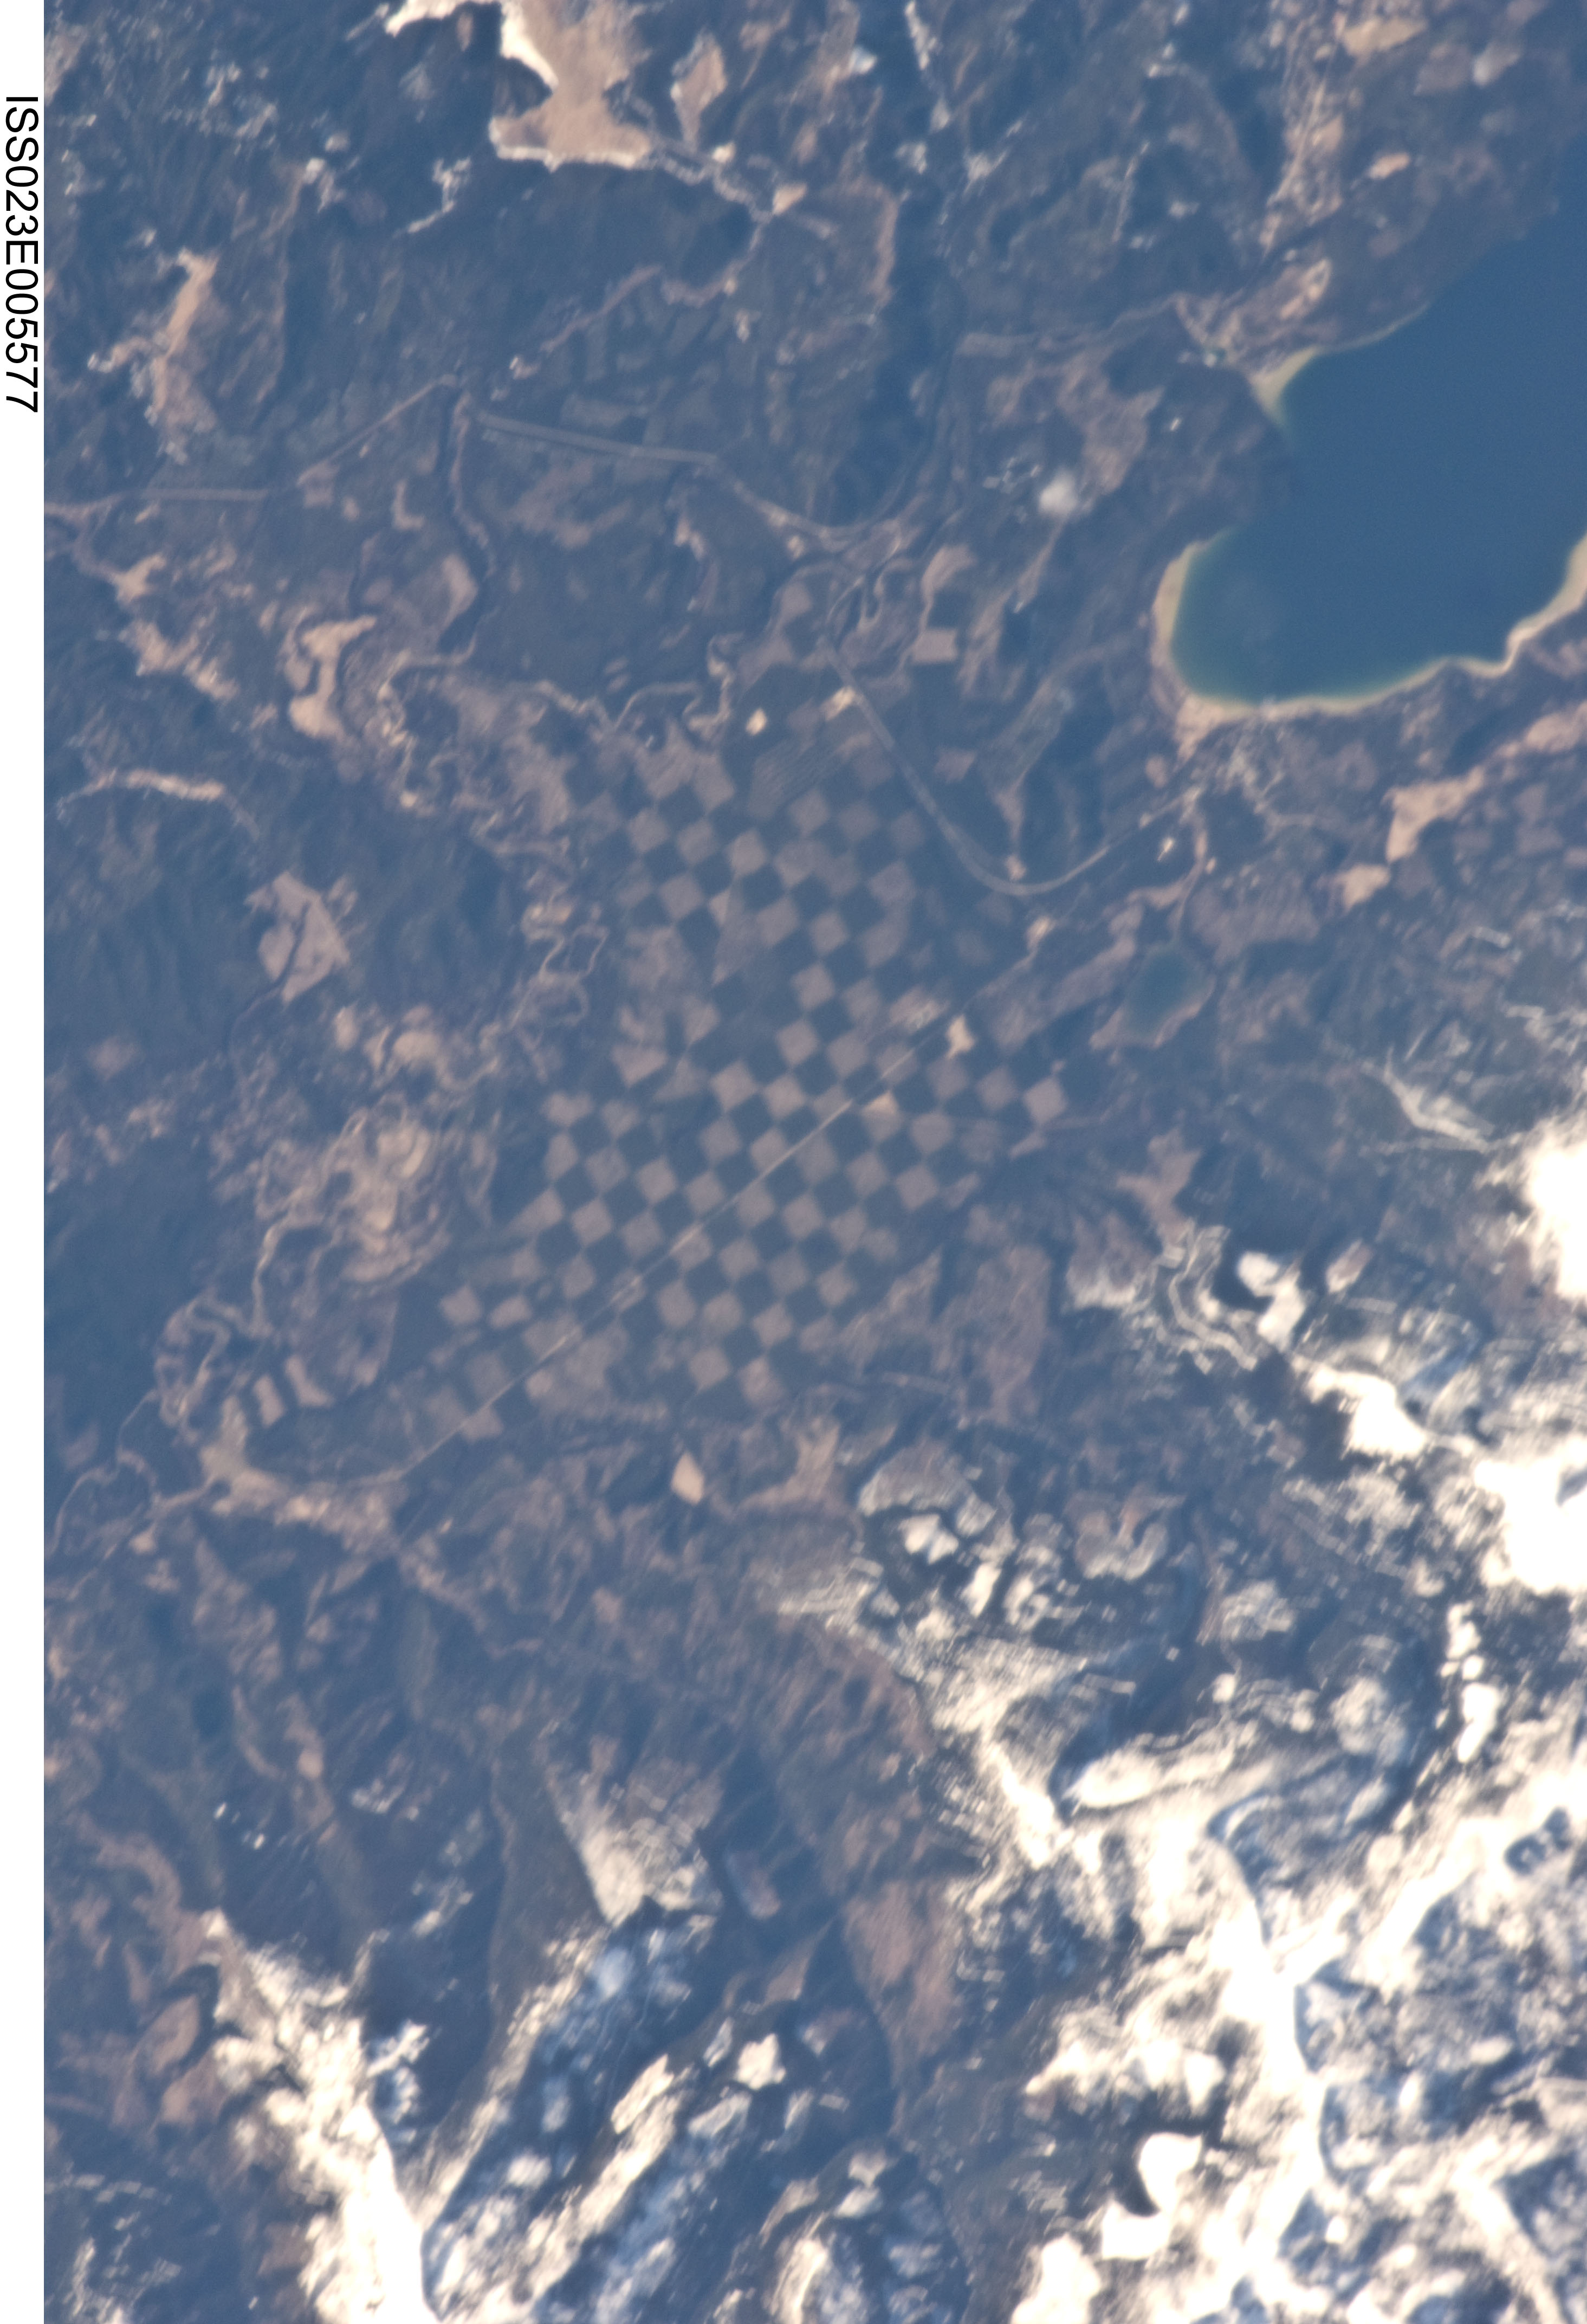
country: USA-IDAHO
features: CLEAR CUTS, PRIEST LAKE
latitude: 48.4
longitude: -116.8
